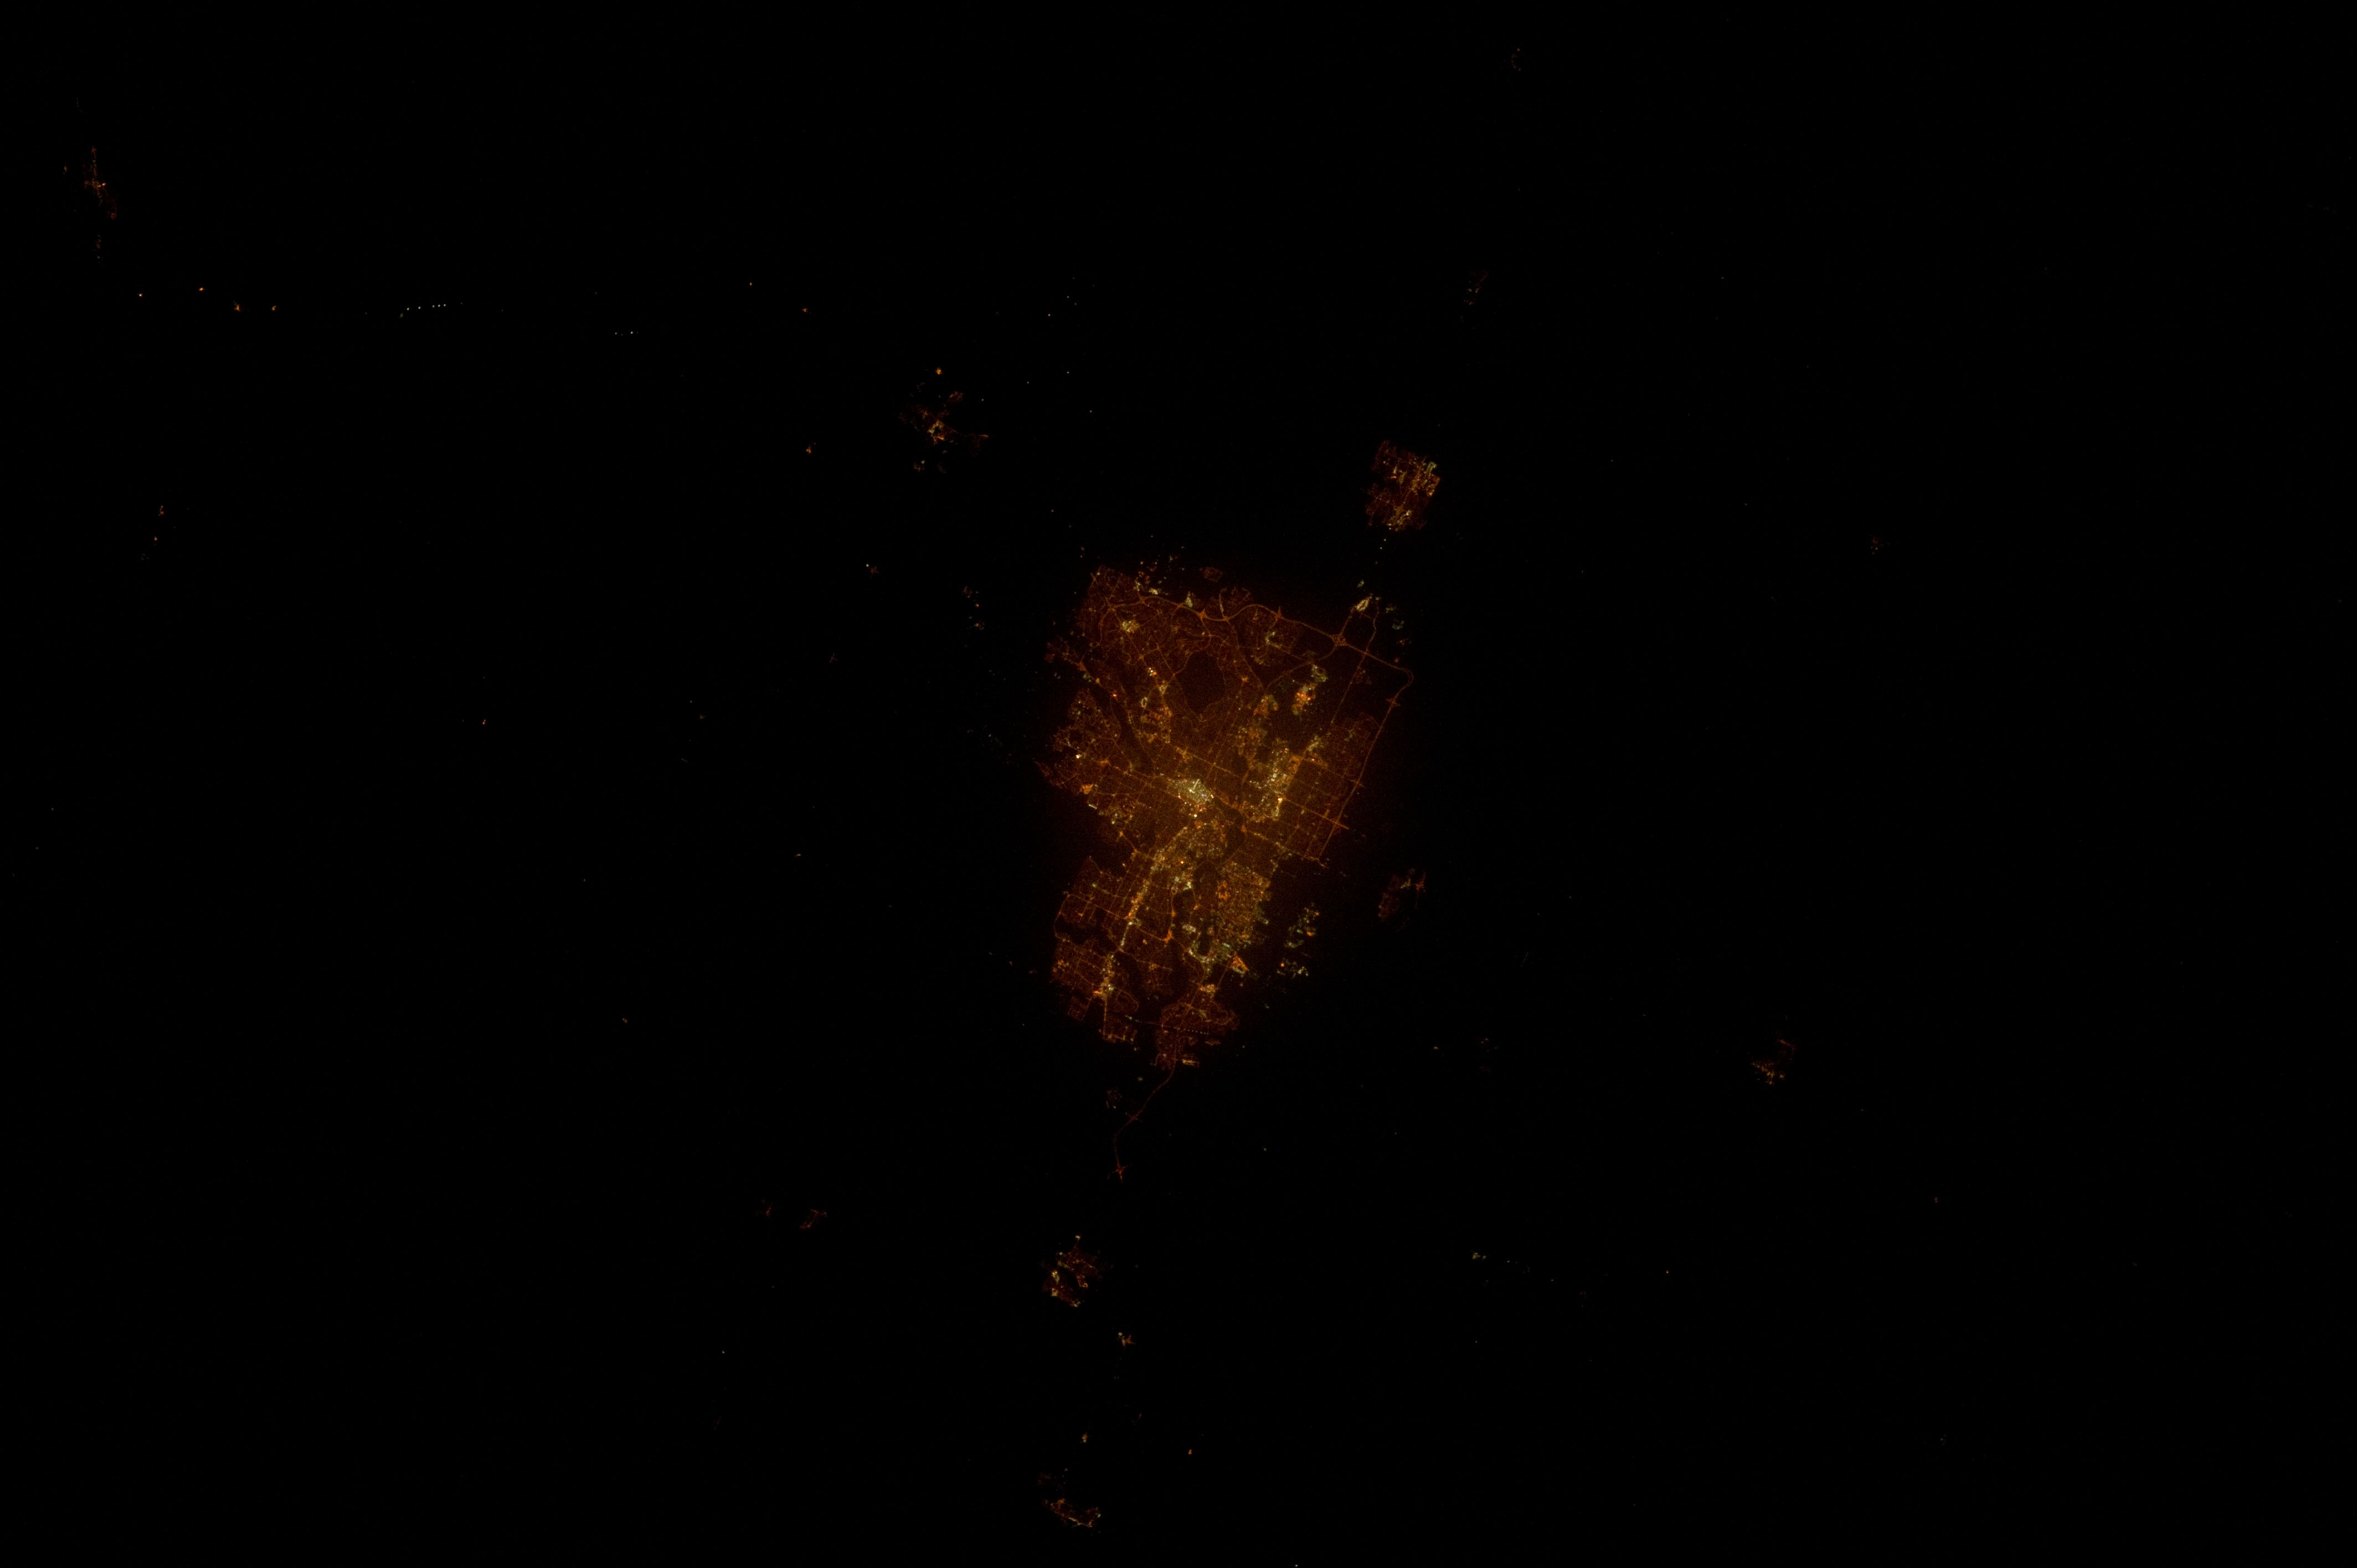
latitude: 51.1
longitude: -114.1
